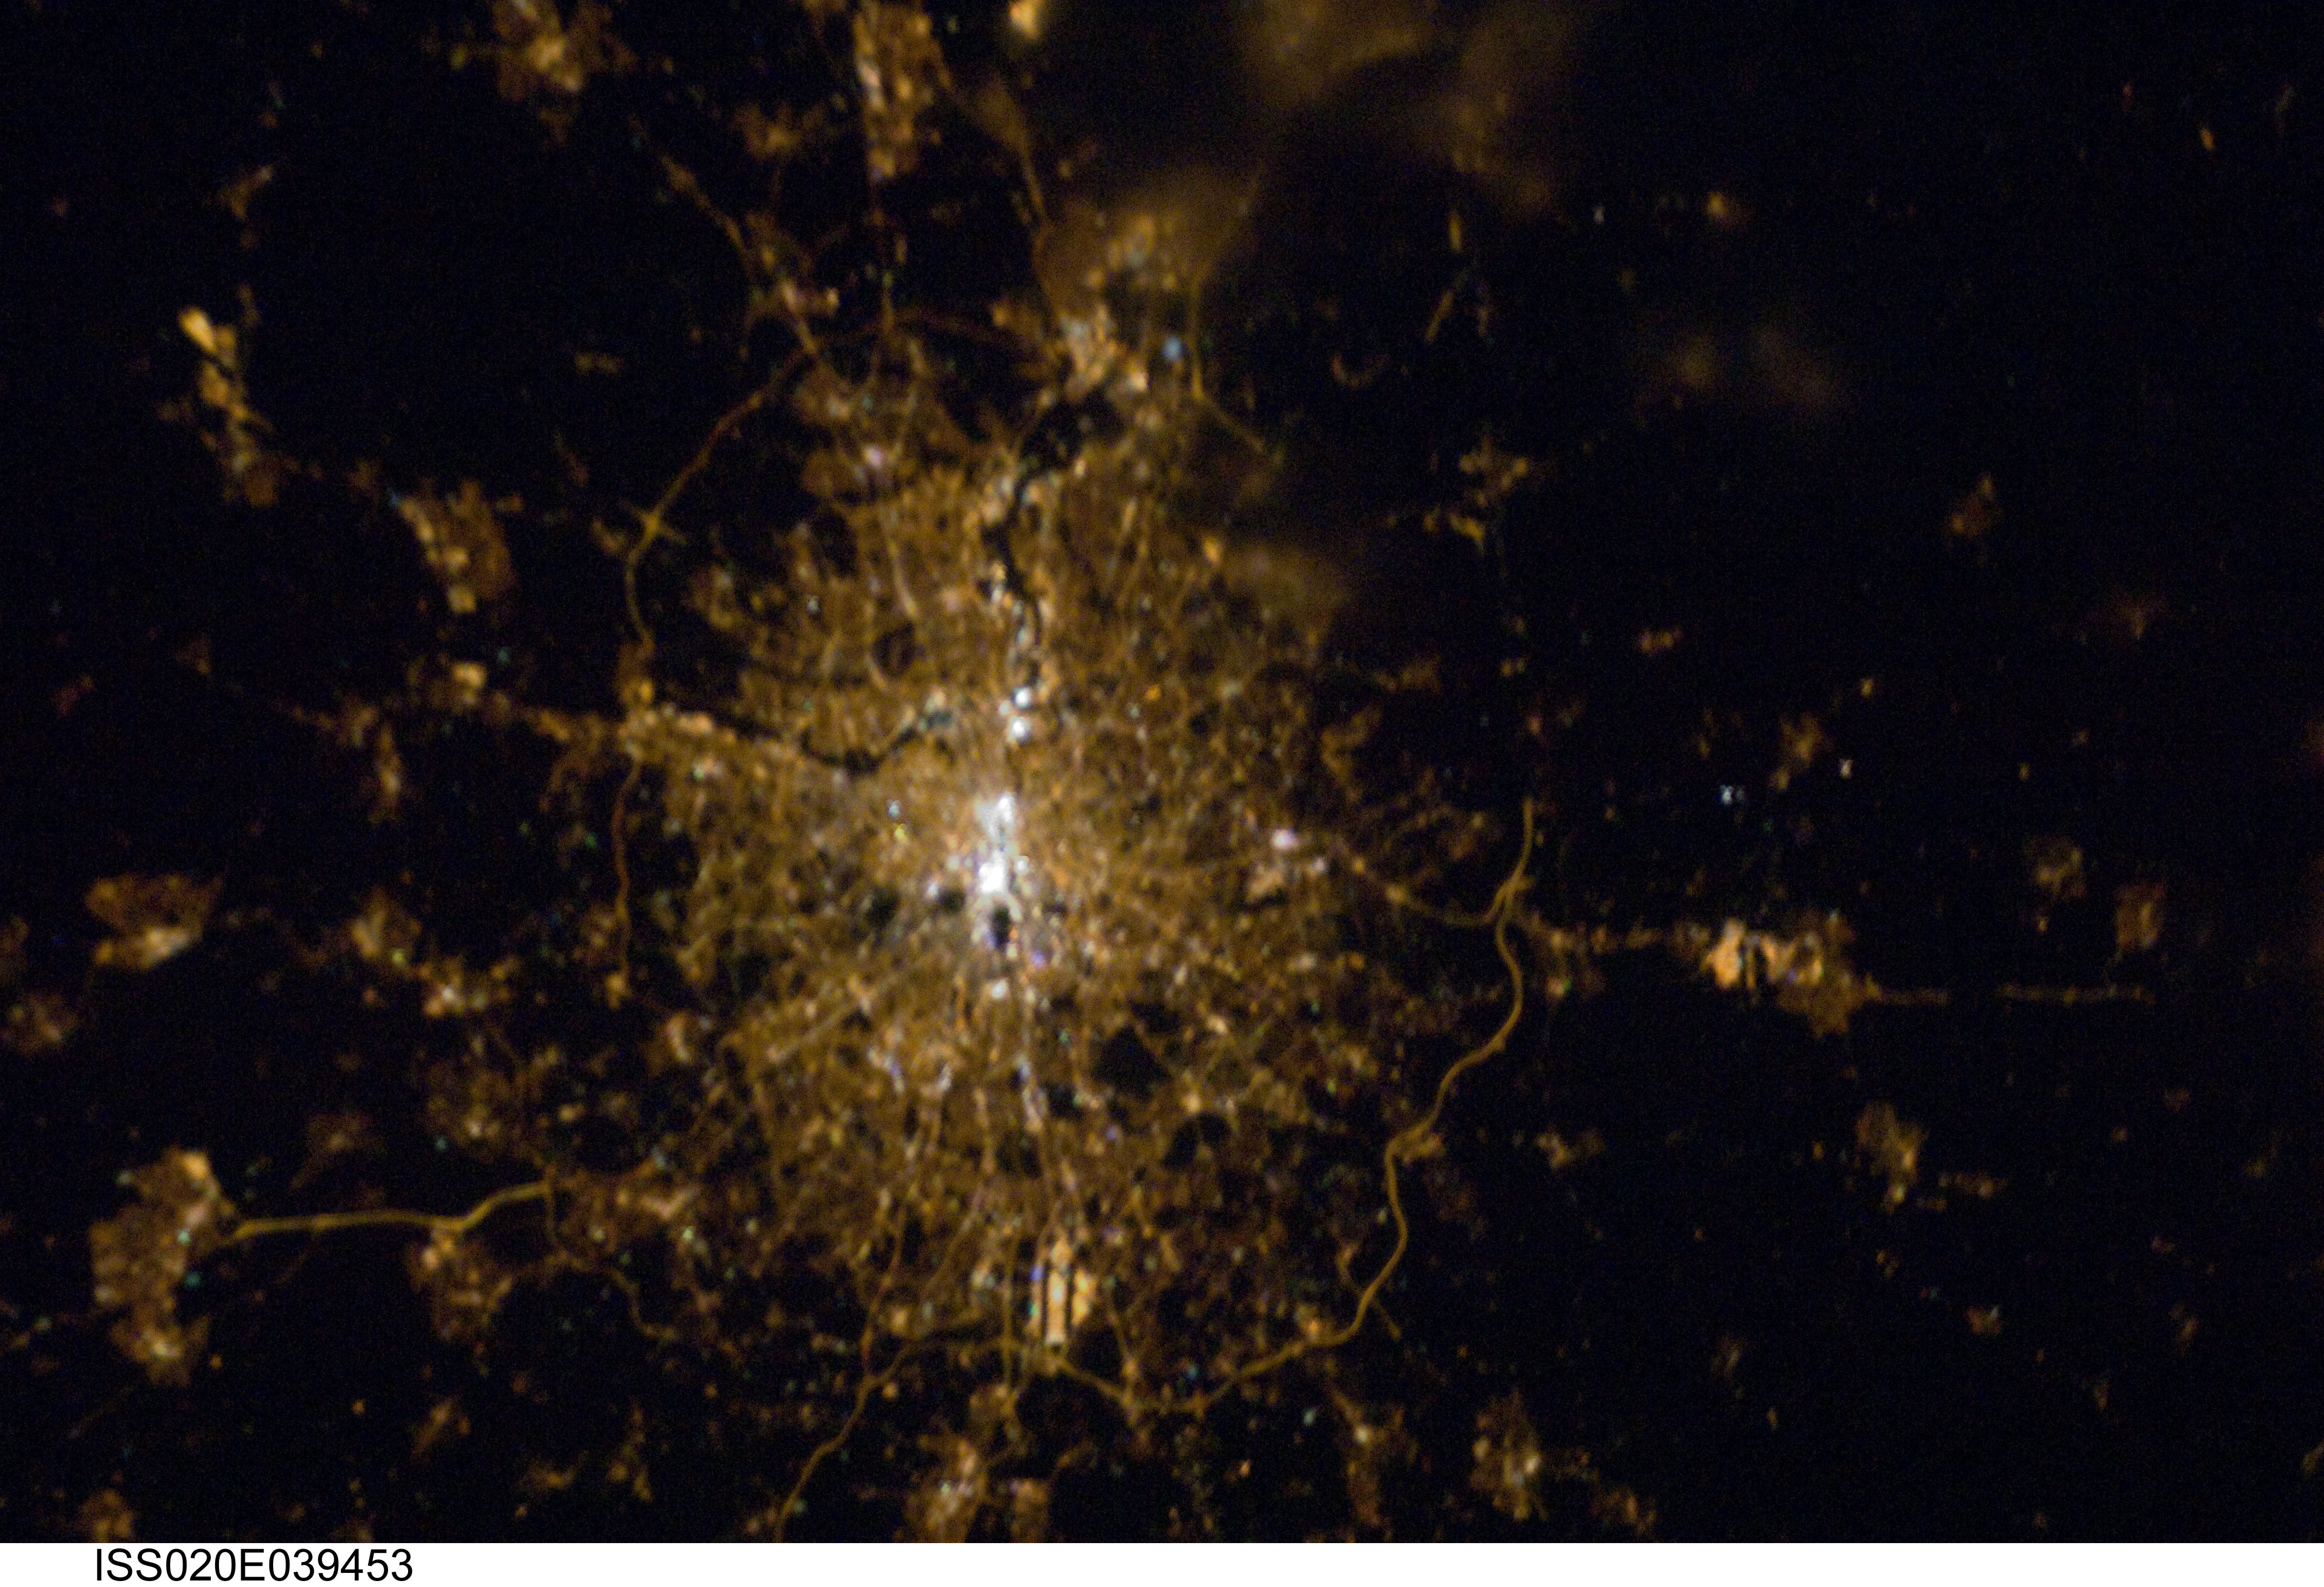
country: UK-ENGLAND
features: LONDON AT NIGHT
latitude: 51.5
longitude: 0.0
